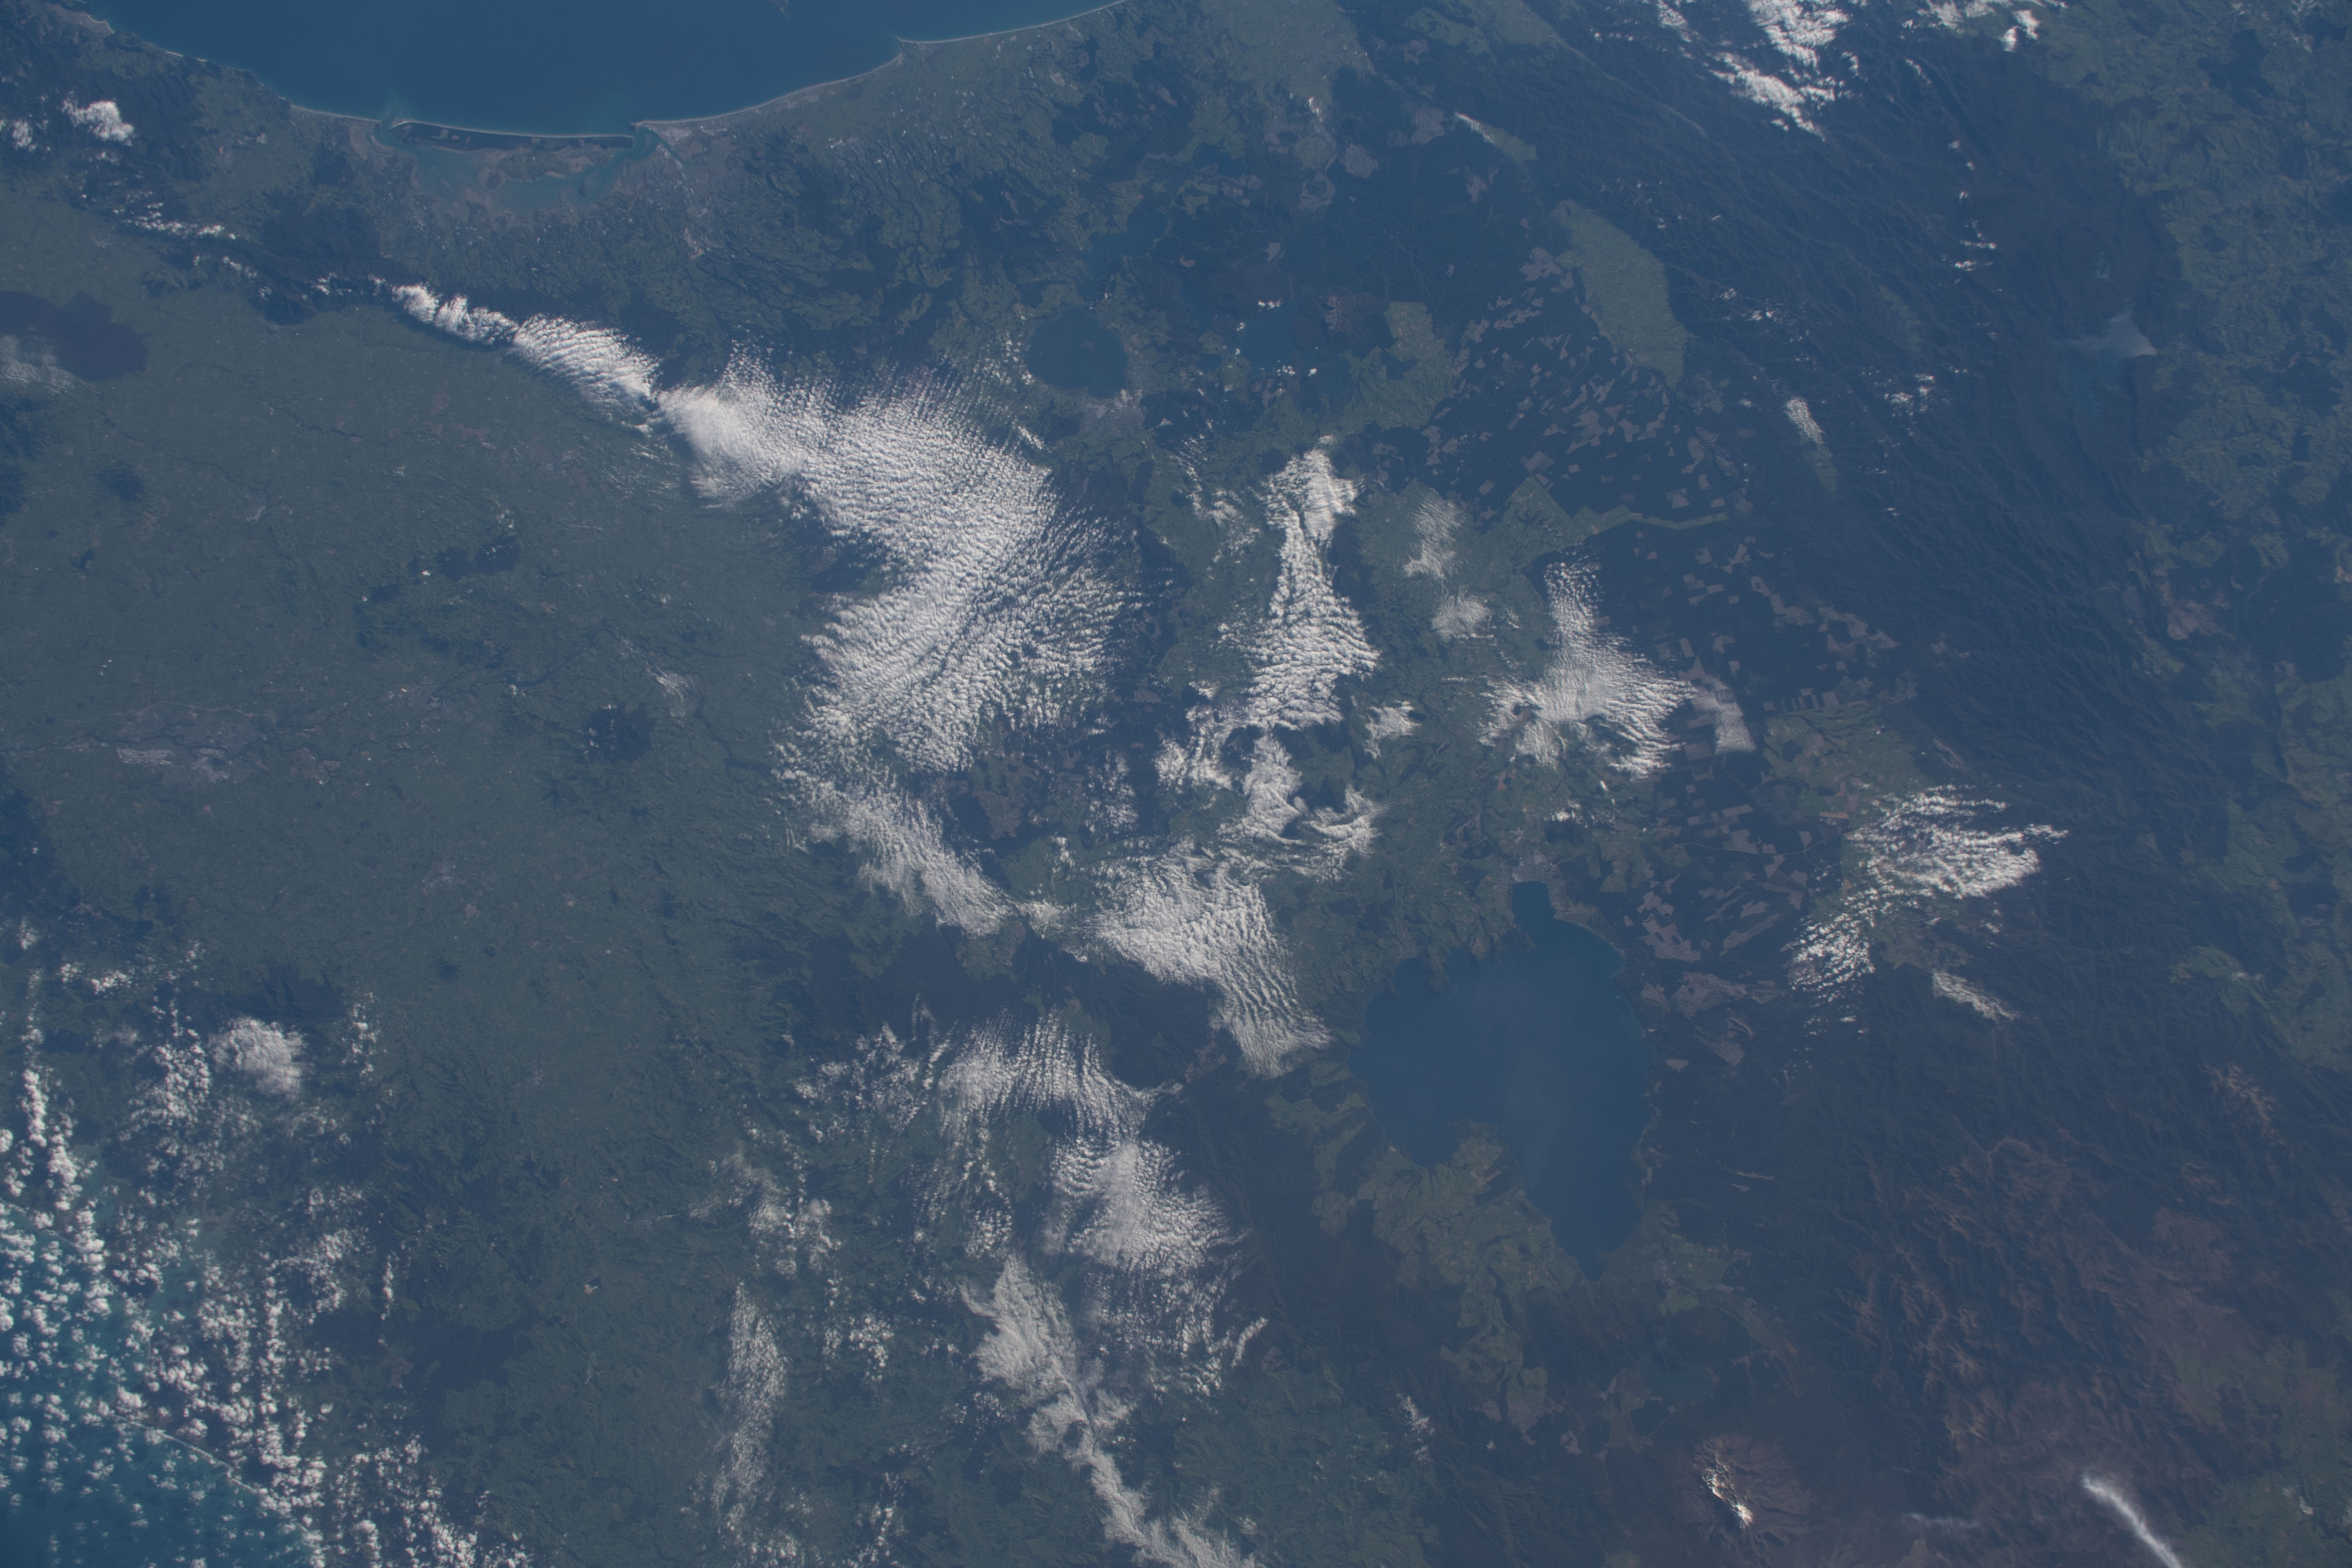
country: NEW ZEALAND-NI
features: LAKE TAUPO, LAKE ROTORUA, UREWERA NATIONAL PARK
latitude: -38.5
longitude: 176.0
